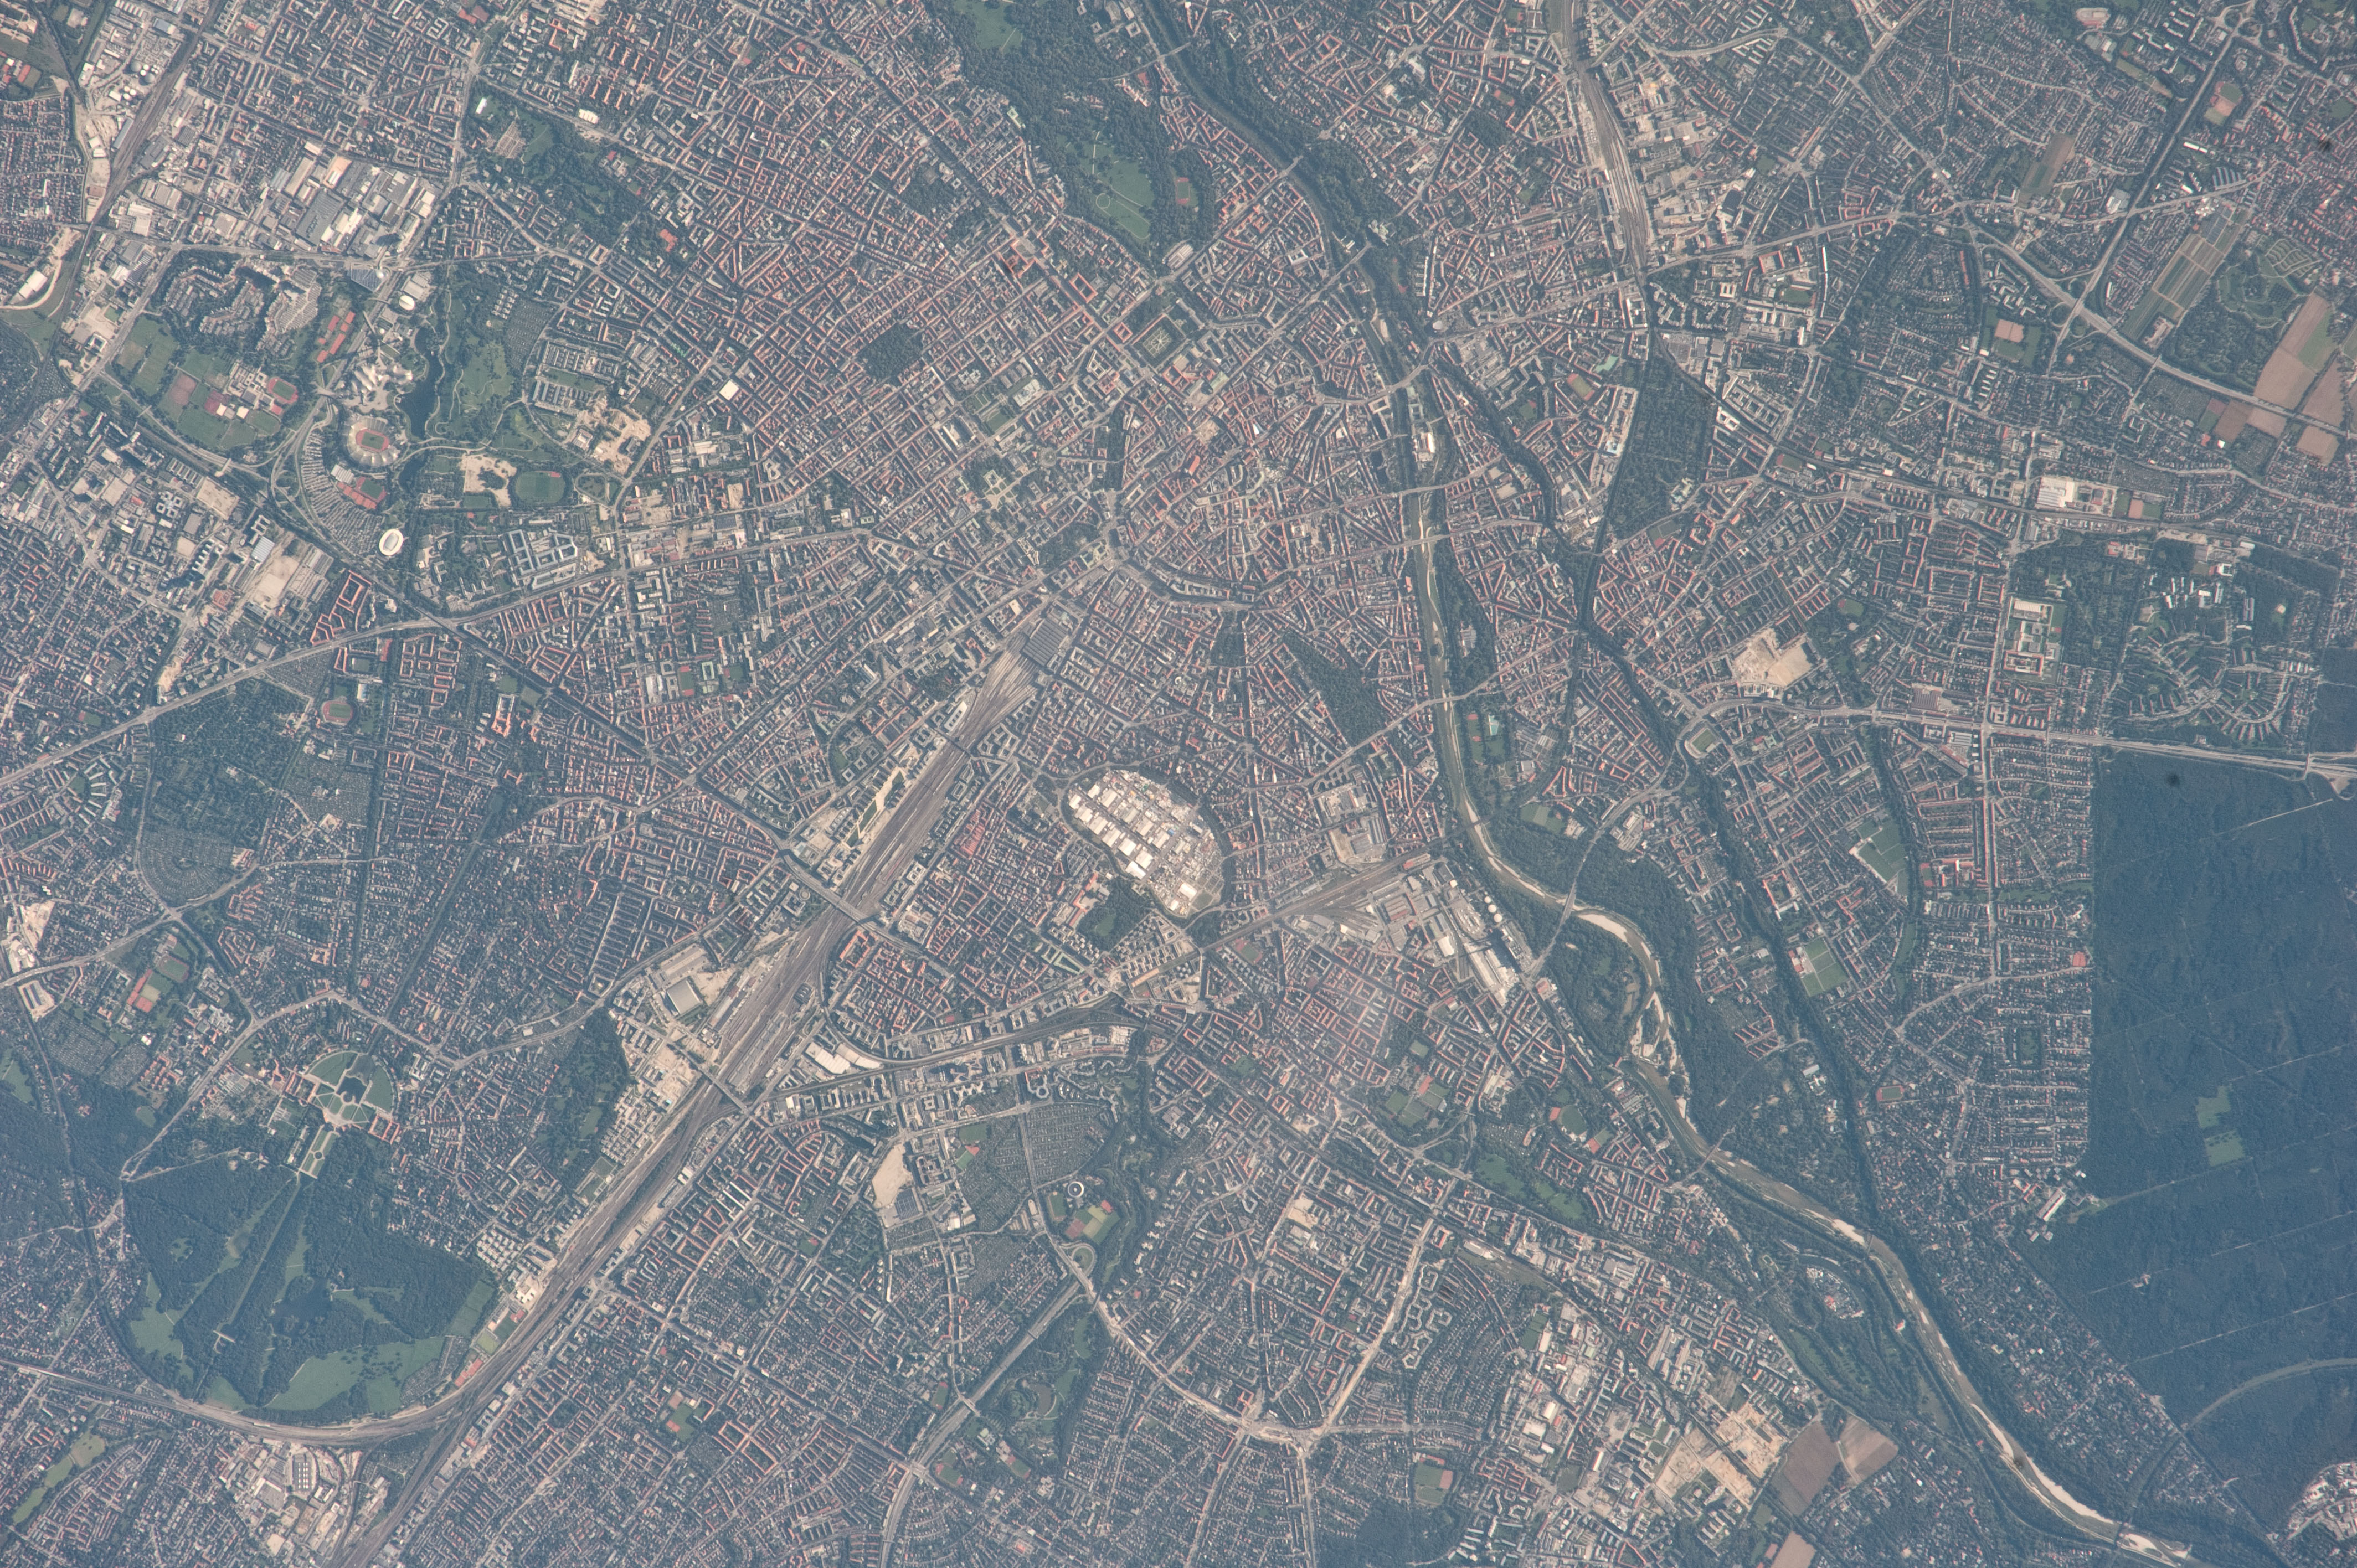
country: GERMANY
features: THERESIENWIESE, OKTOBERFEST SITE, CENTRAL MUNICH, ISAR R., NYMPHENBURG
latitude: 48.1
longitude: 11.6
